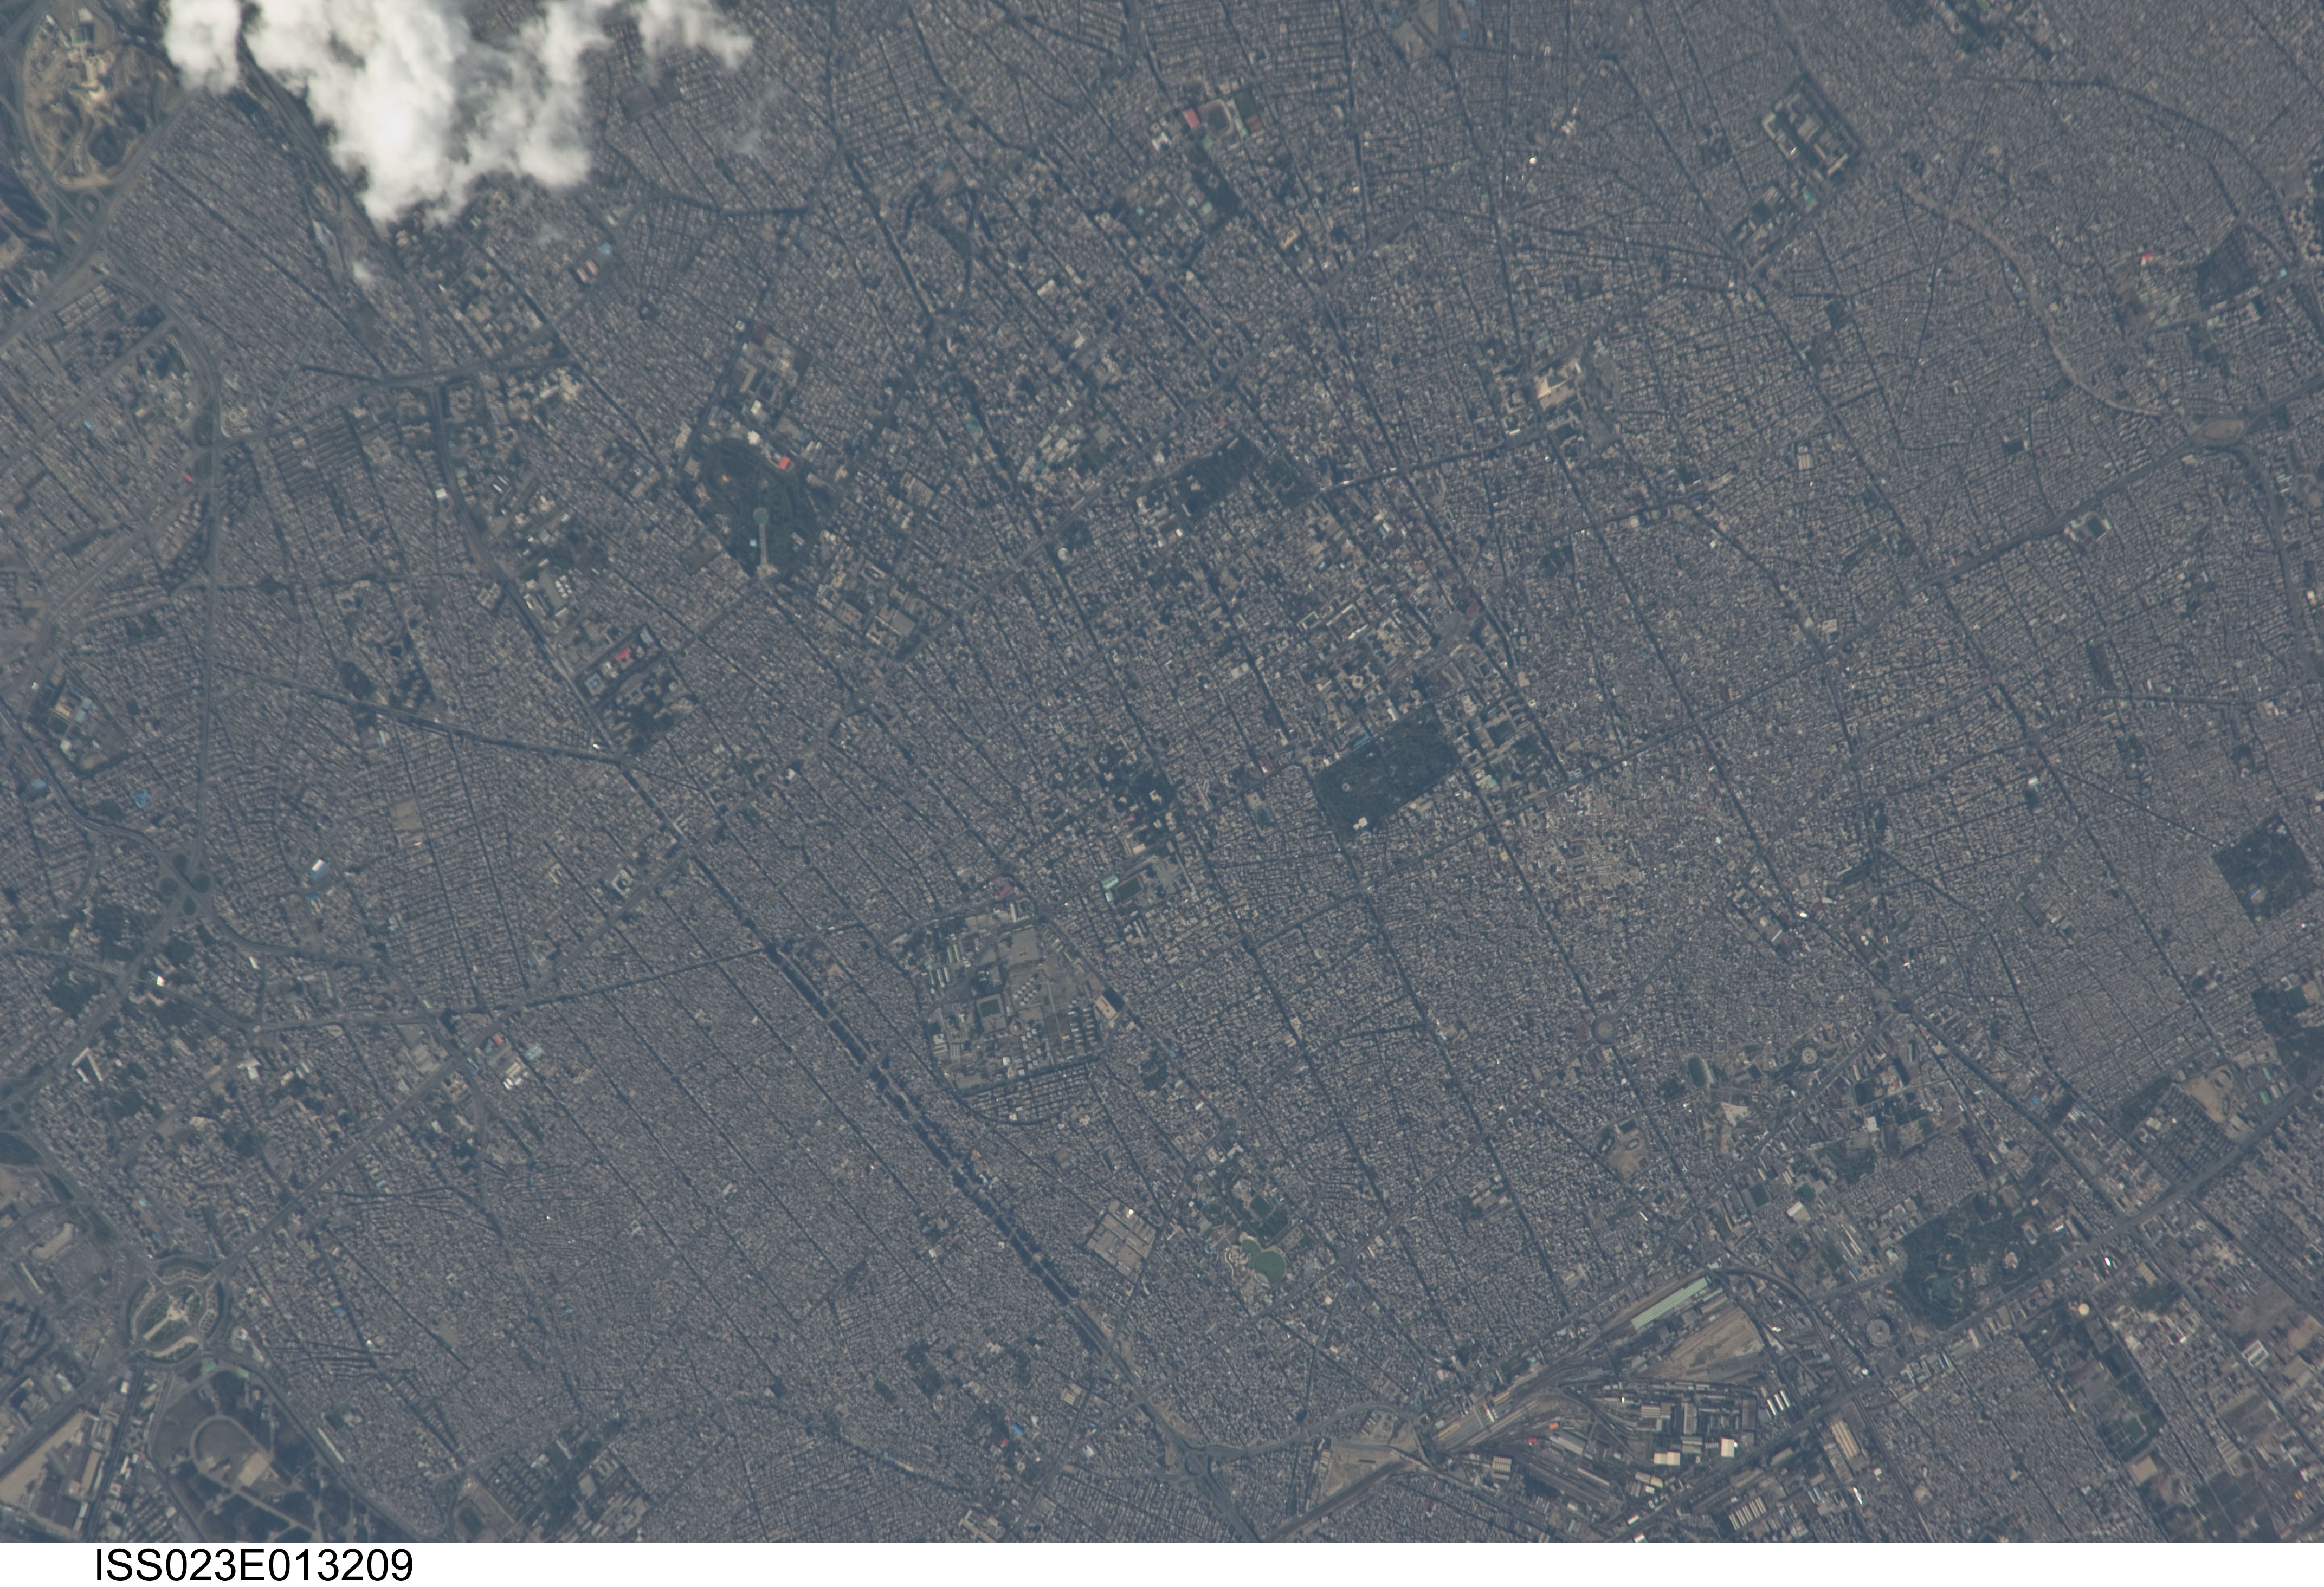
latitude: 35.7
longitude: 51.4
